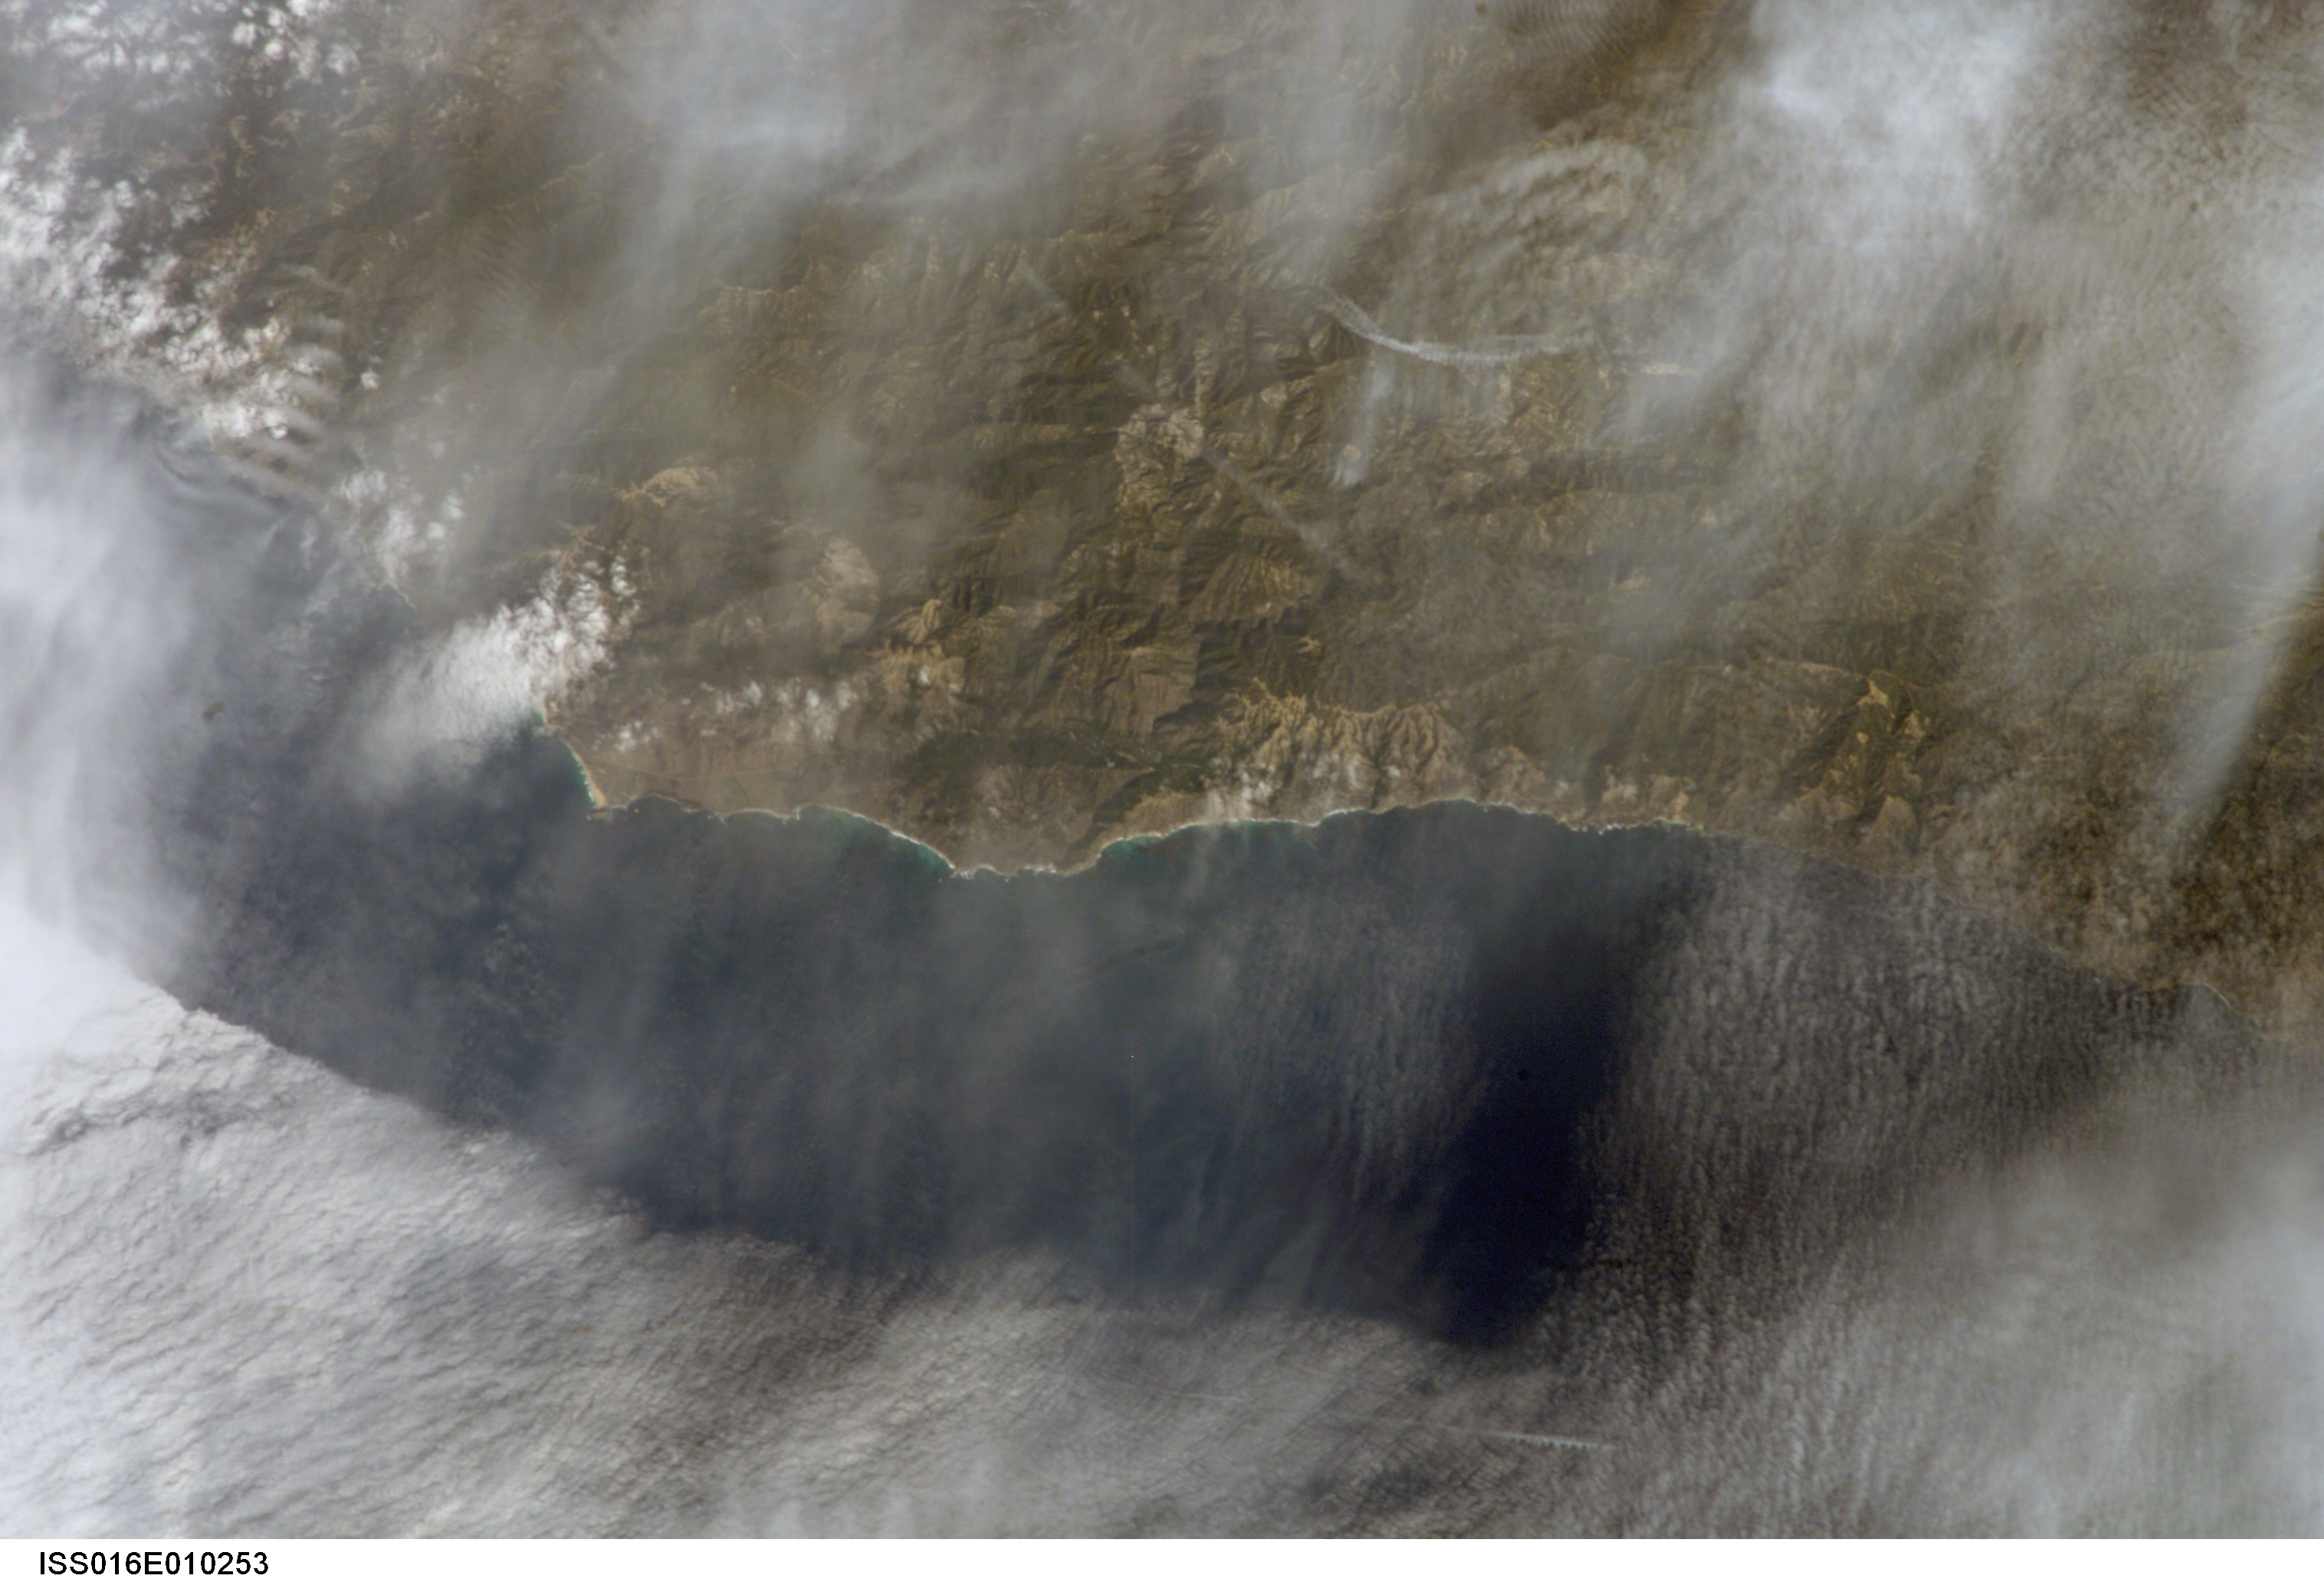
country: USA-CALIFORNIA
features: SANTA LUCIA RANGE, COAST
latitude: 36.0
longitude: -121.5
